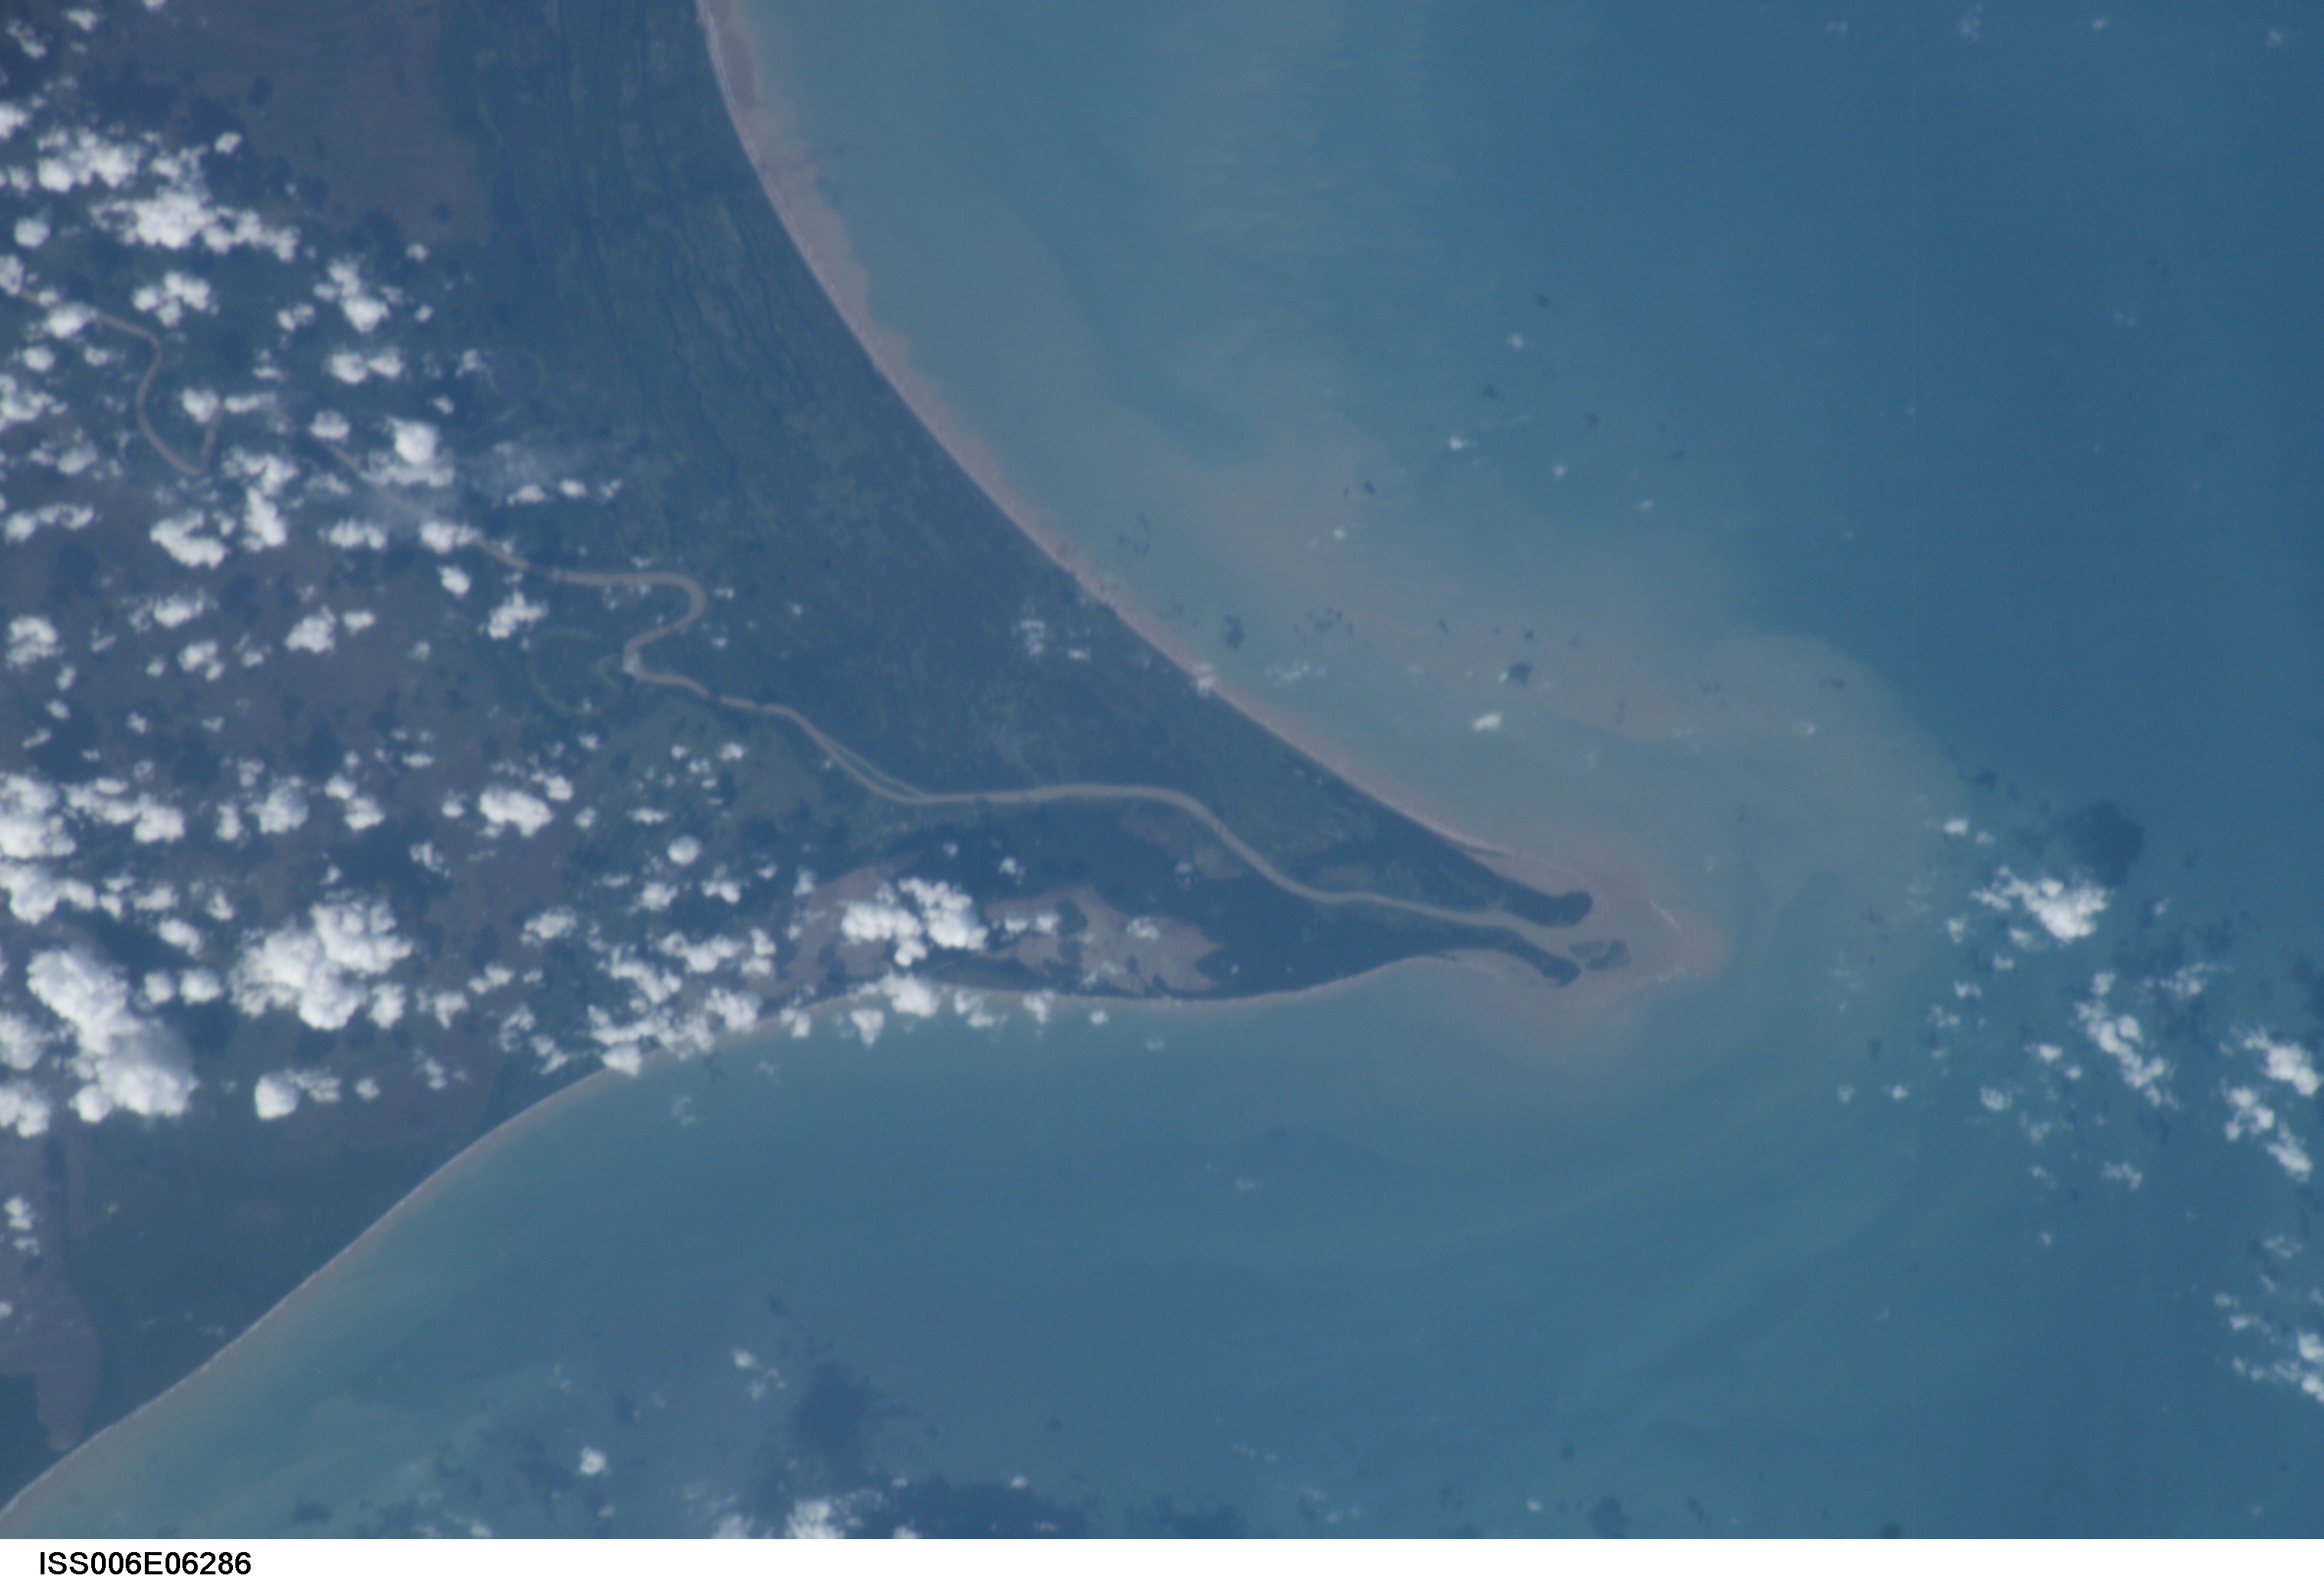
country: NICARAGUA
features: CAPE GRACIAS A DIOS, COCO RIVER
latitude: 15.0
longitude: -83.0
